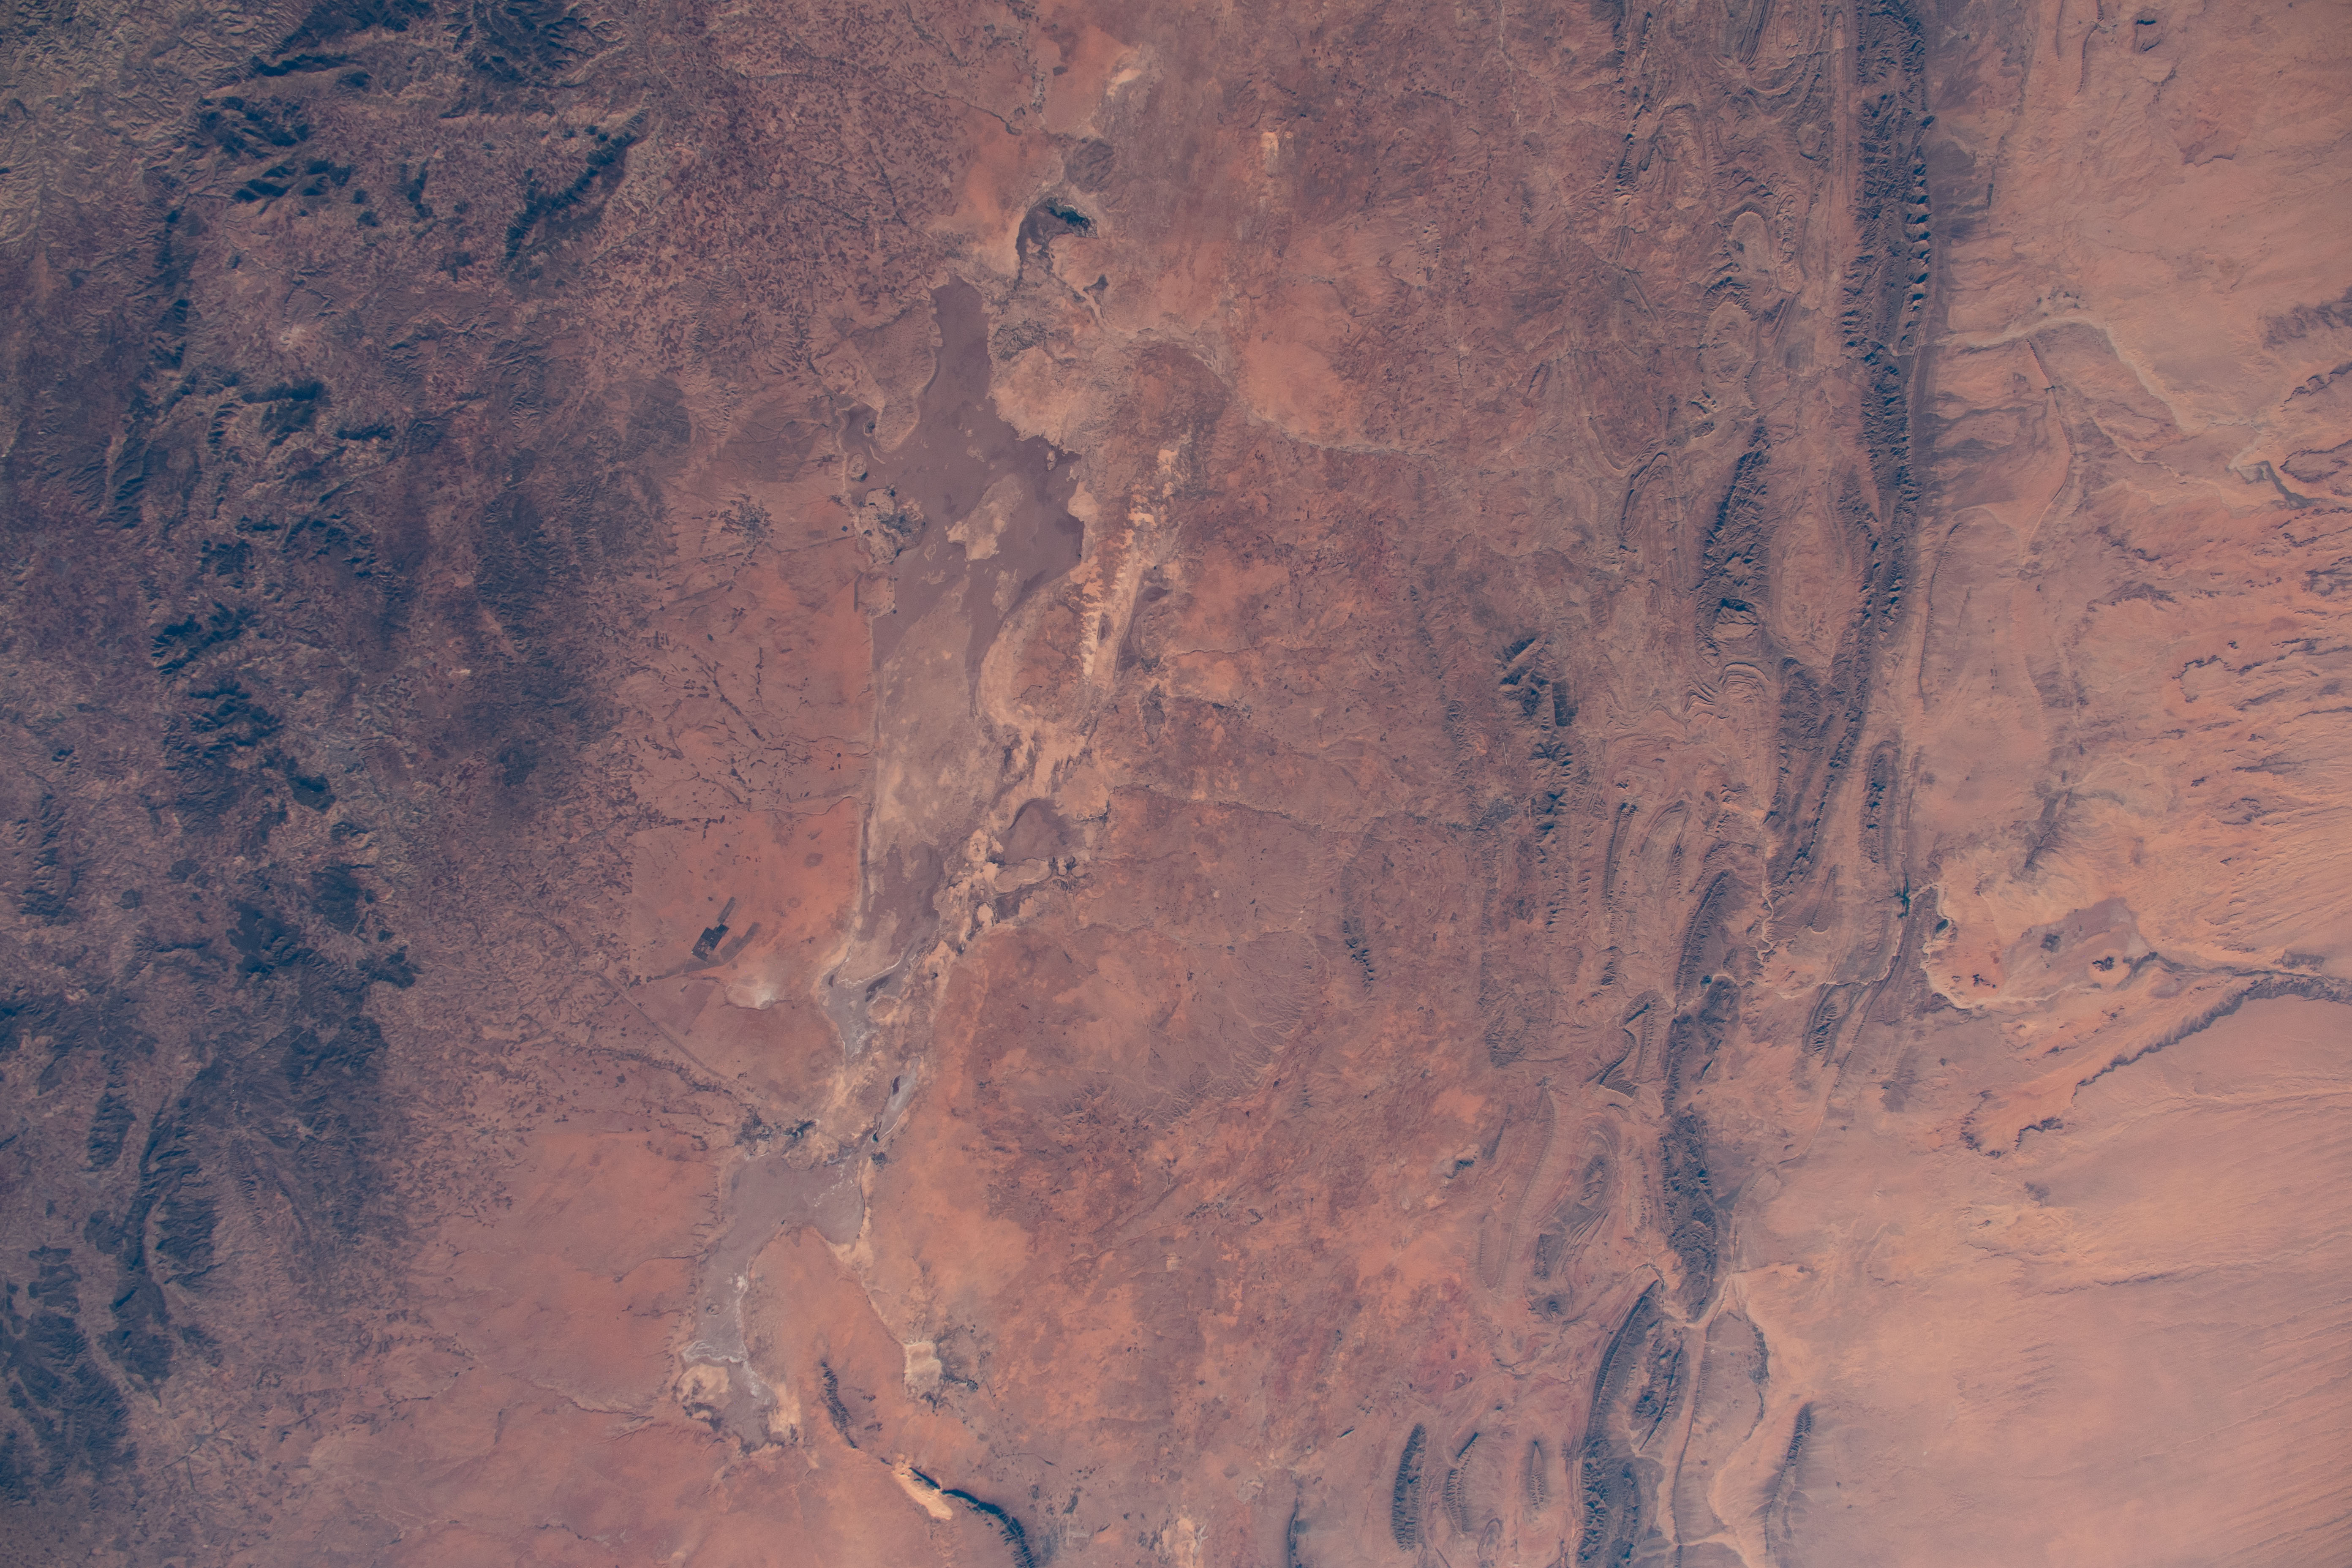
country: ALGERIA
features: CHOTT ECH CHERGUI
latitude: 34.0
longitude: 1.0
